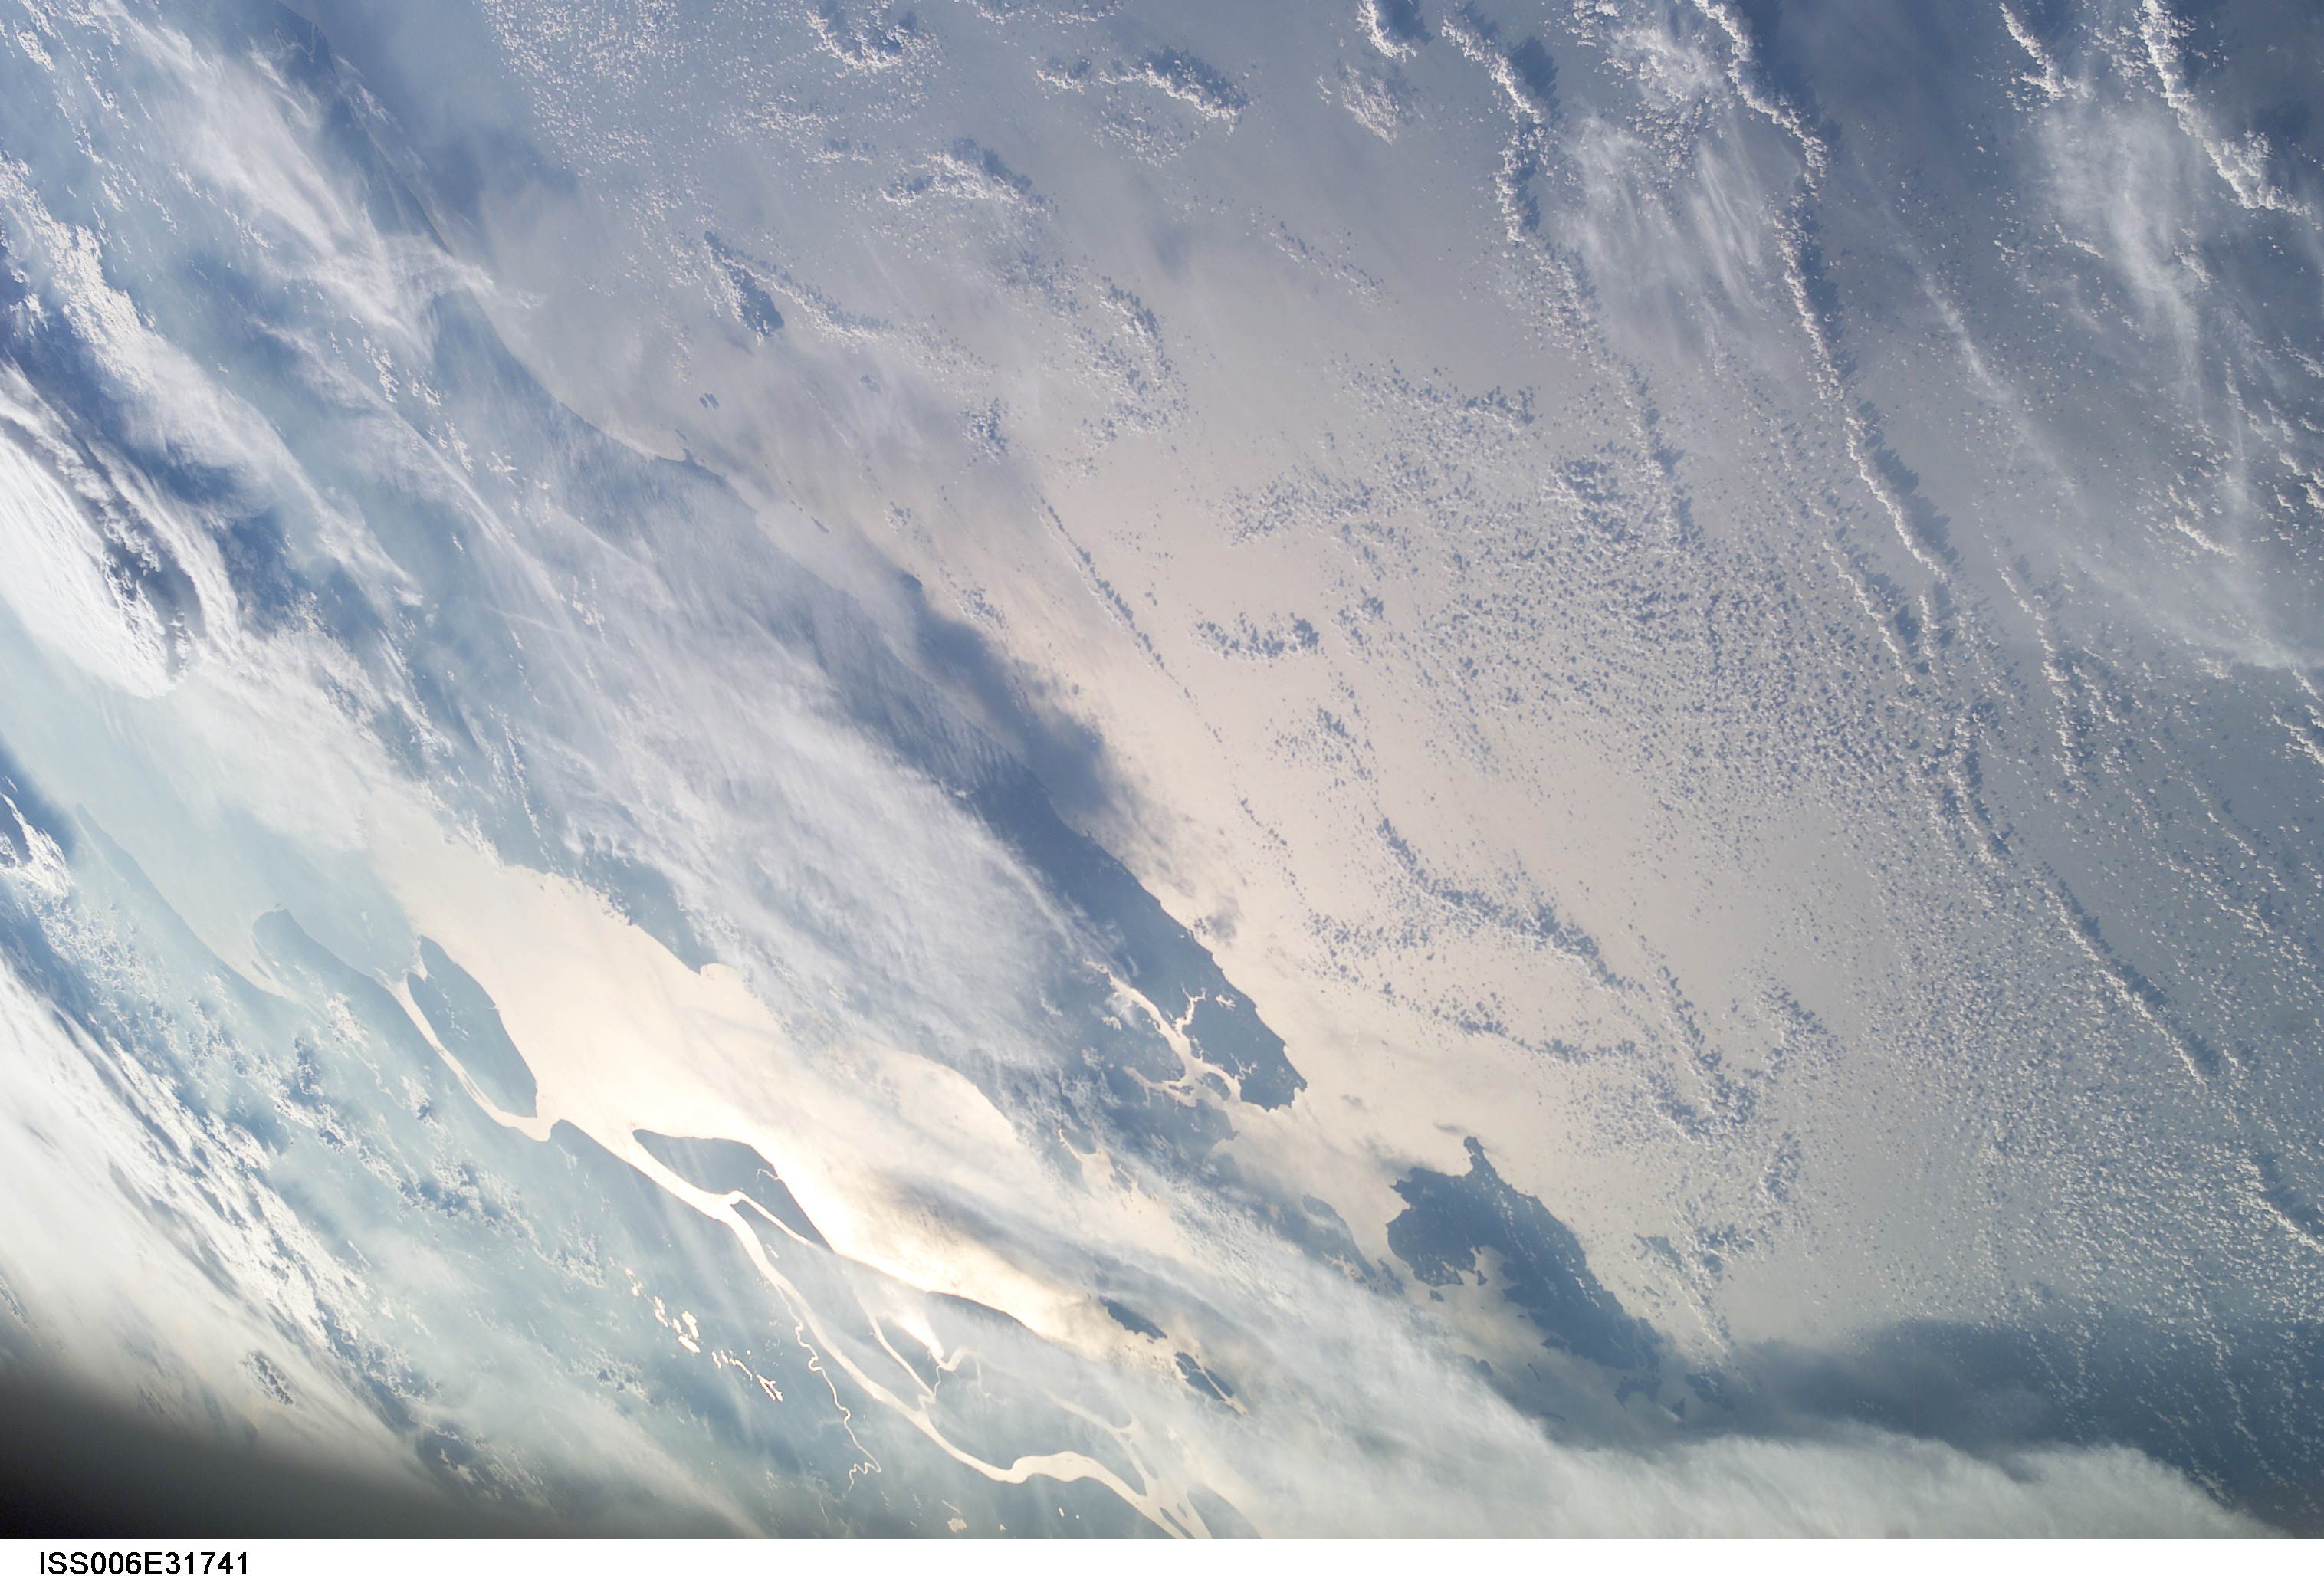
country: MALAYSIA
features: STR. OF MALACCA, SUNGLINT
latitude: 2.0
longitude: 104.0
